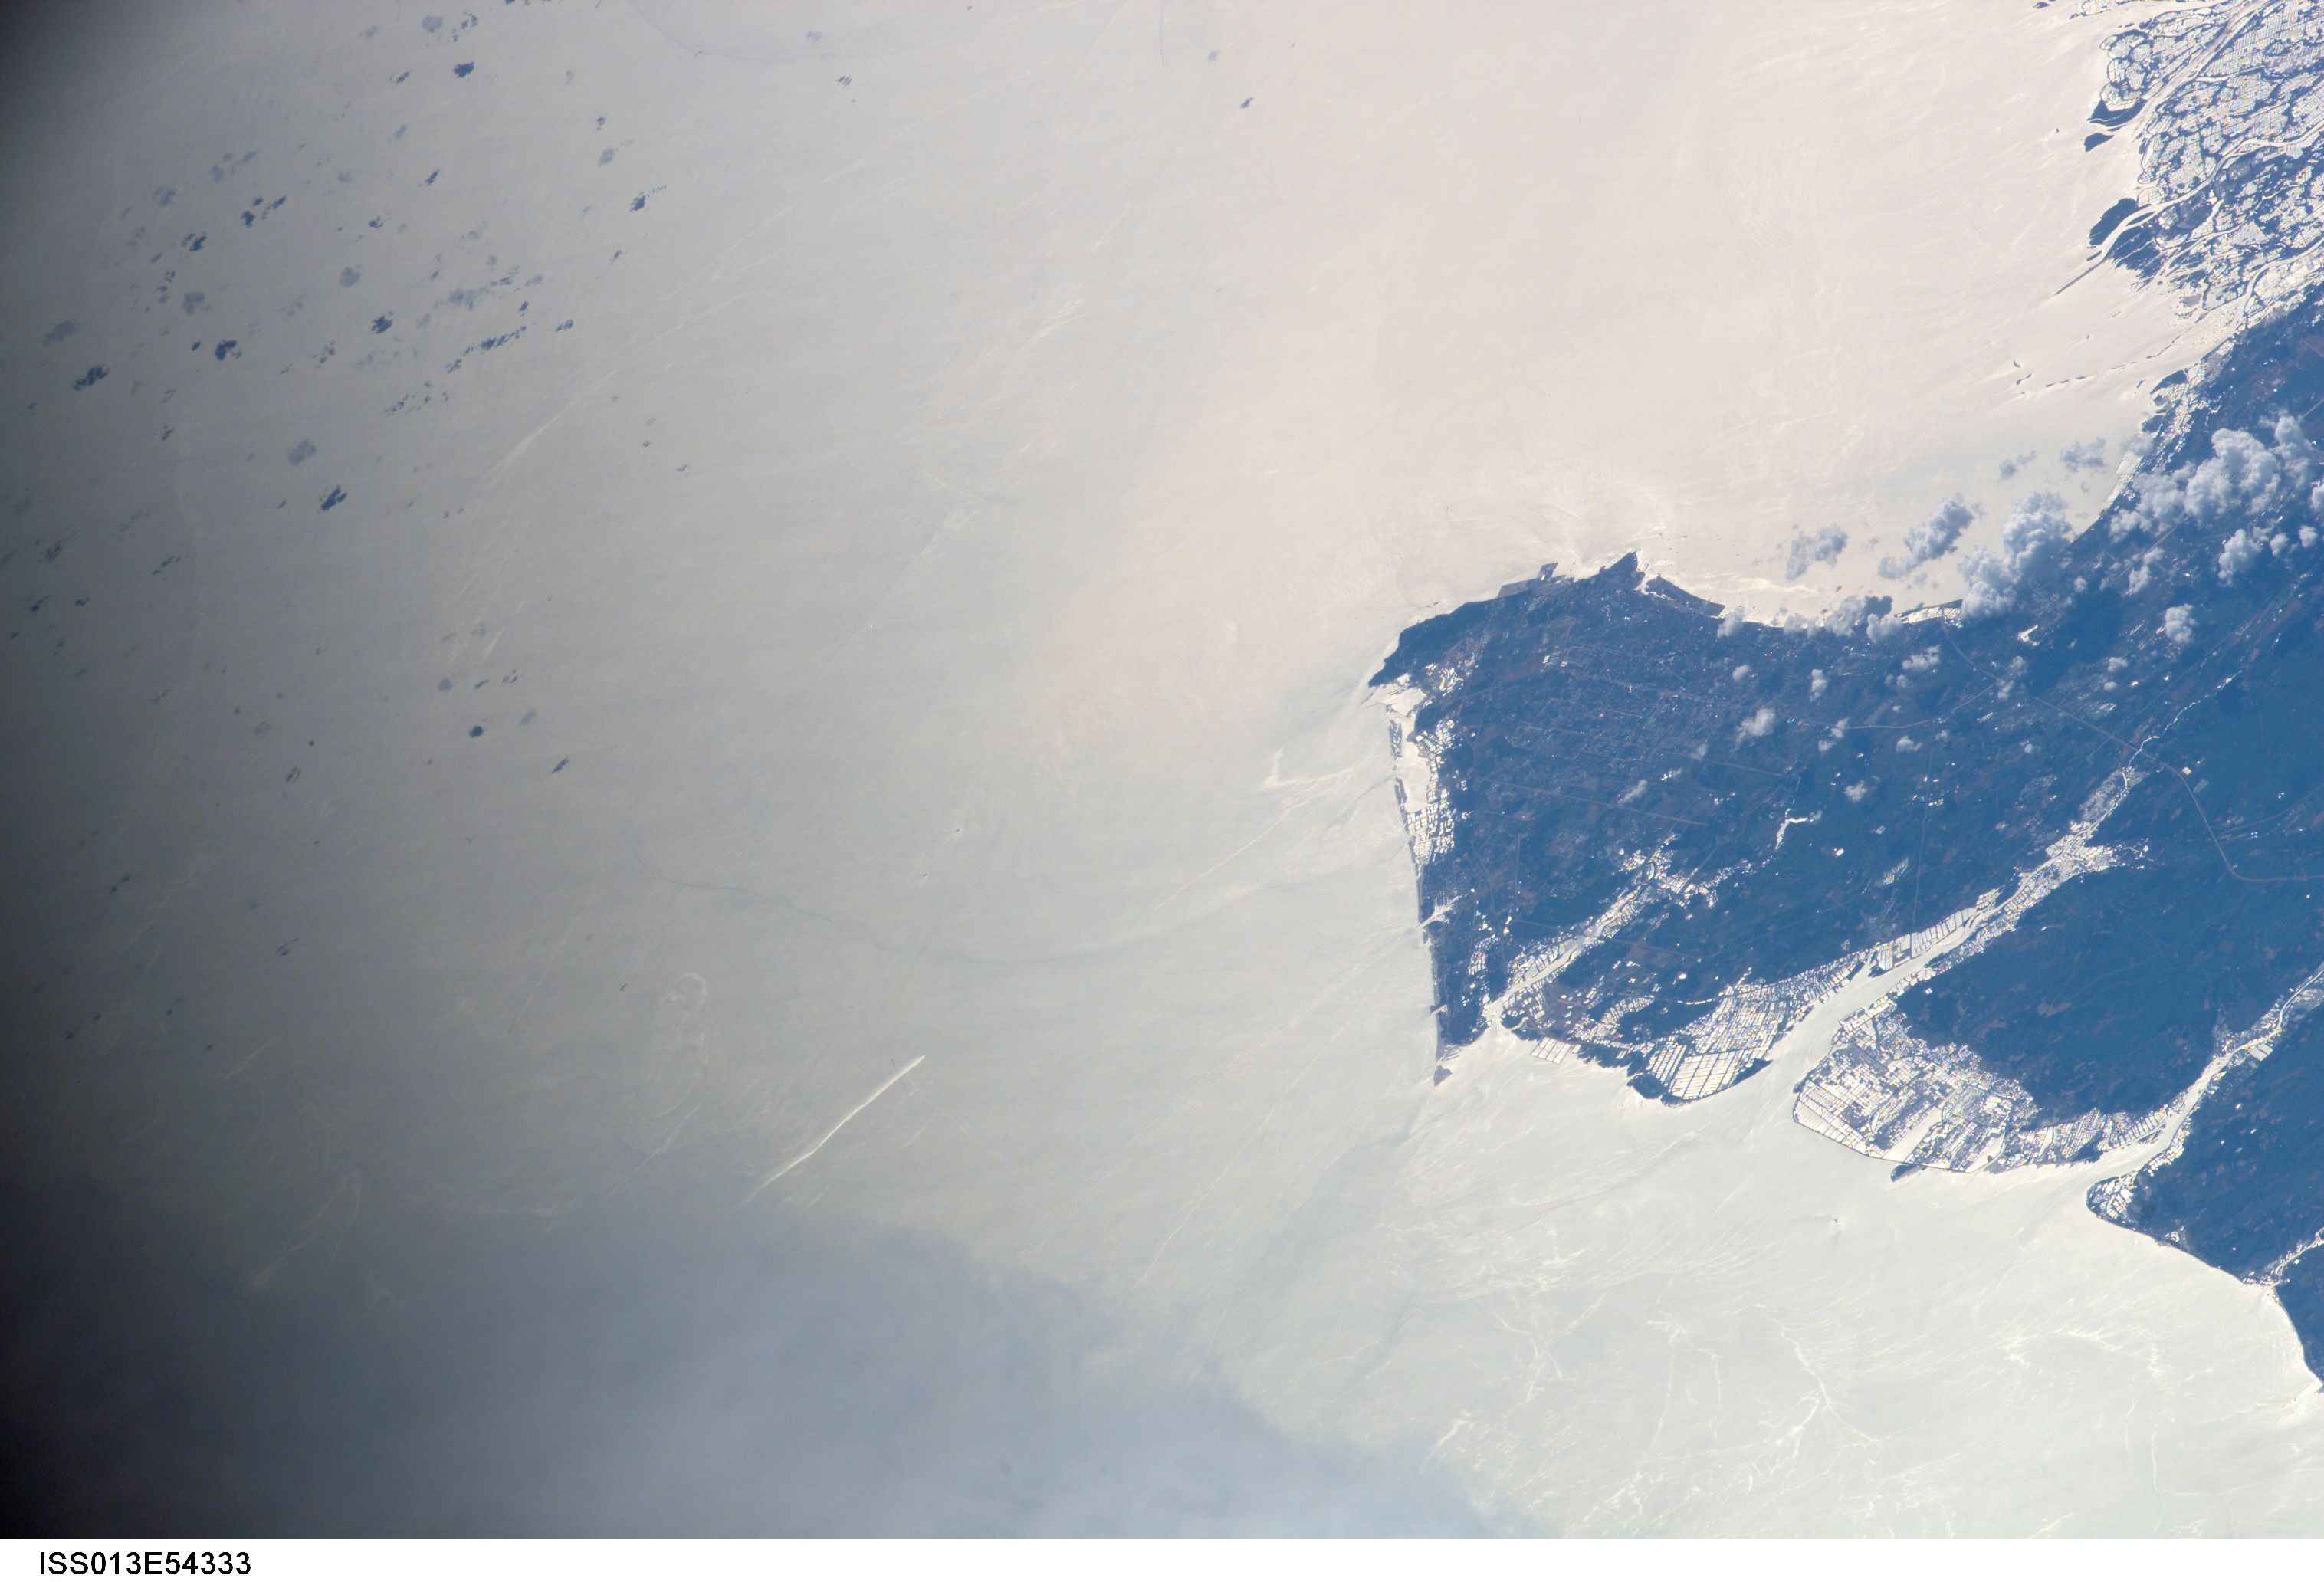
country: CHINA
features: SUNGLINT, GULF OF TONKIN, BEIHEI
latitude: 21.4
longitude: 109.0
